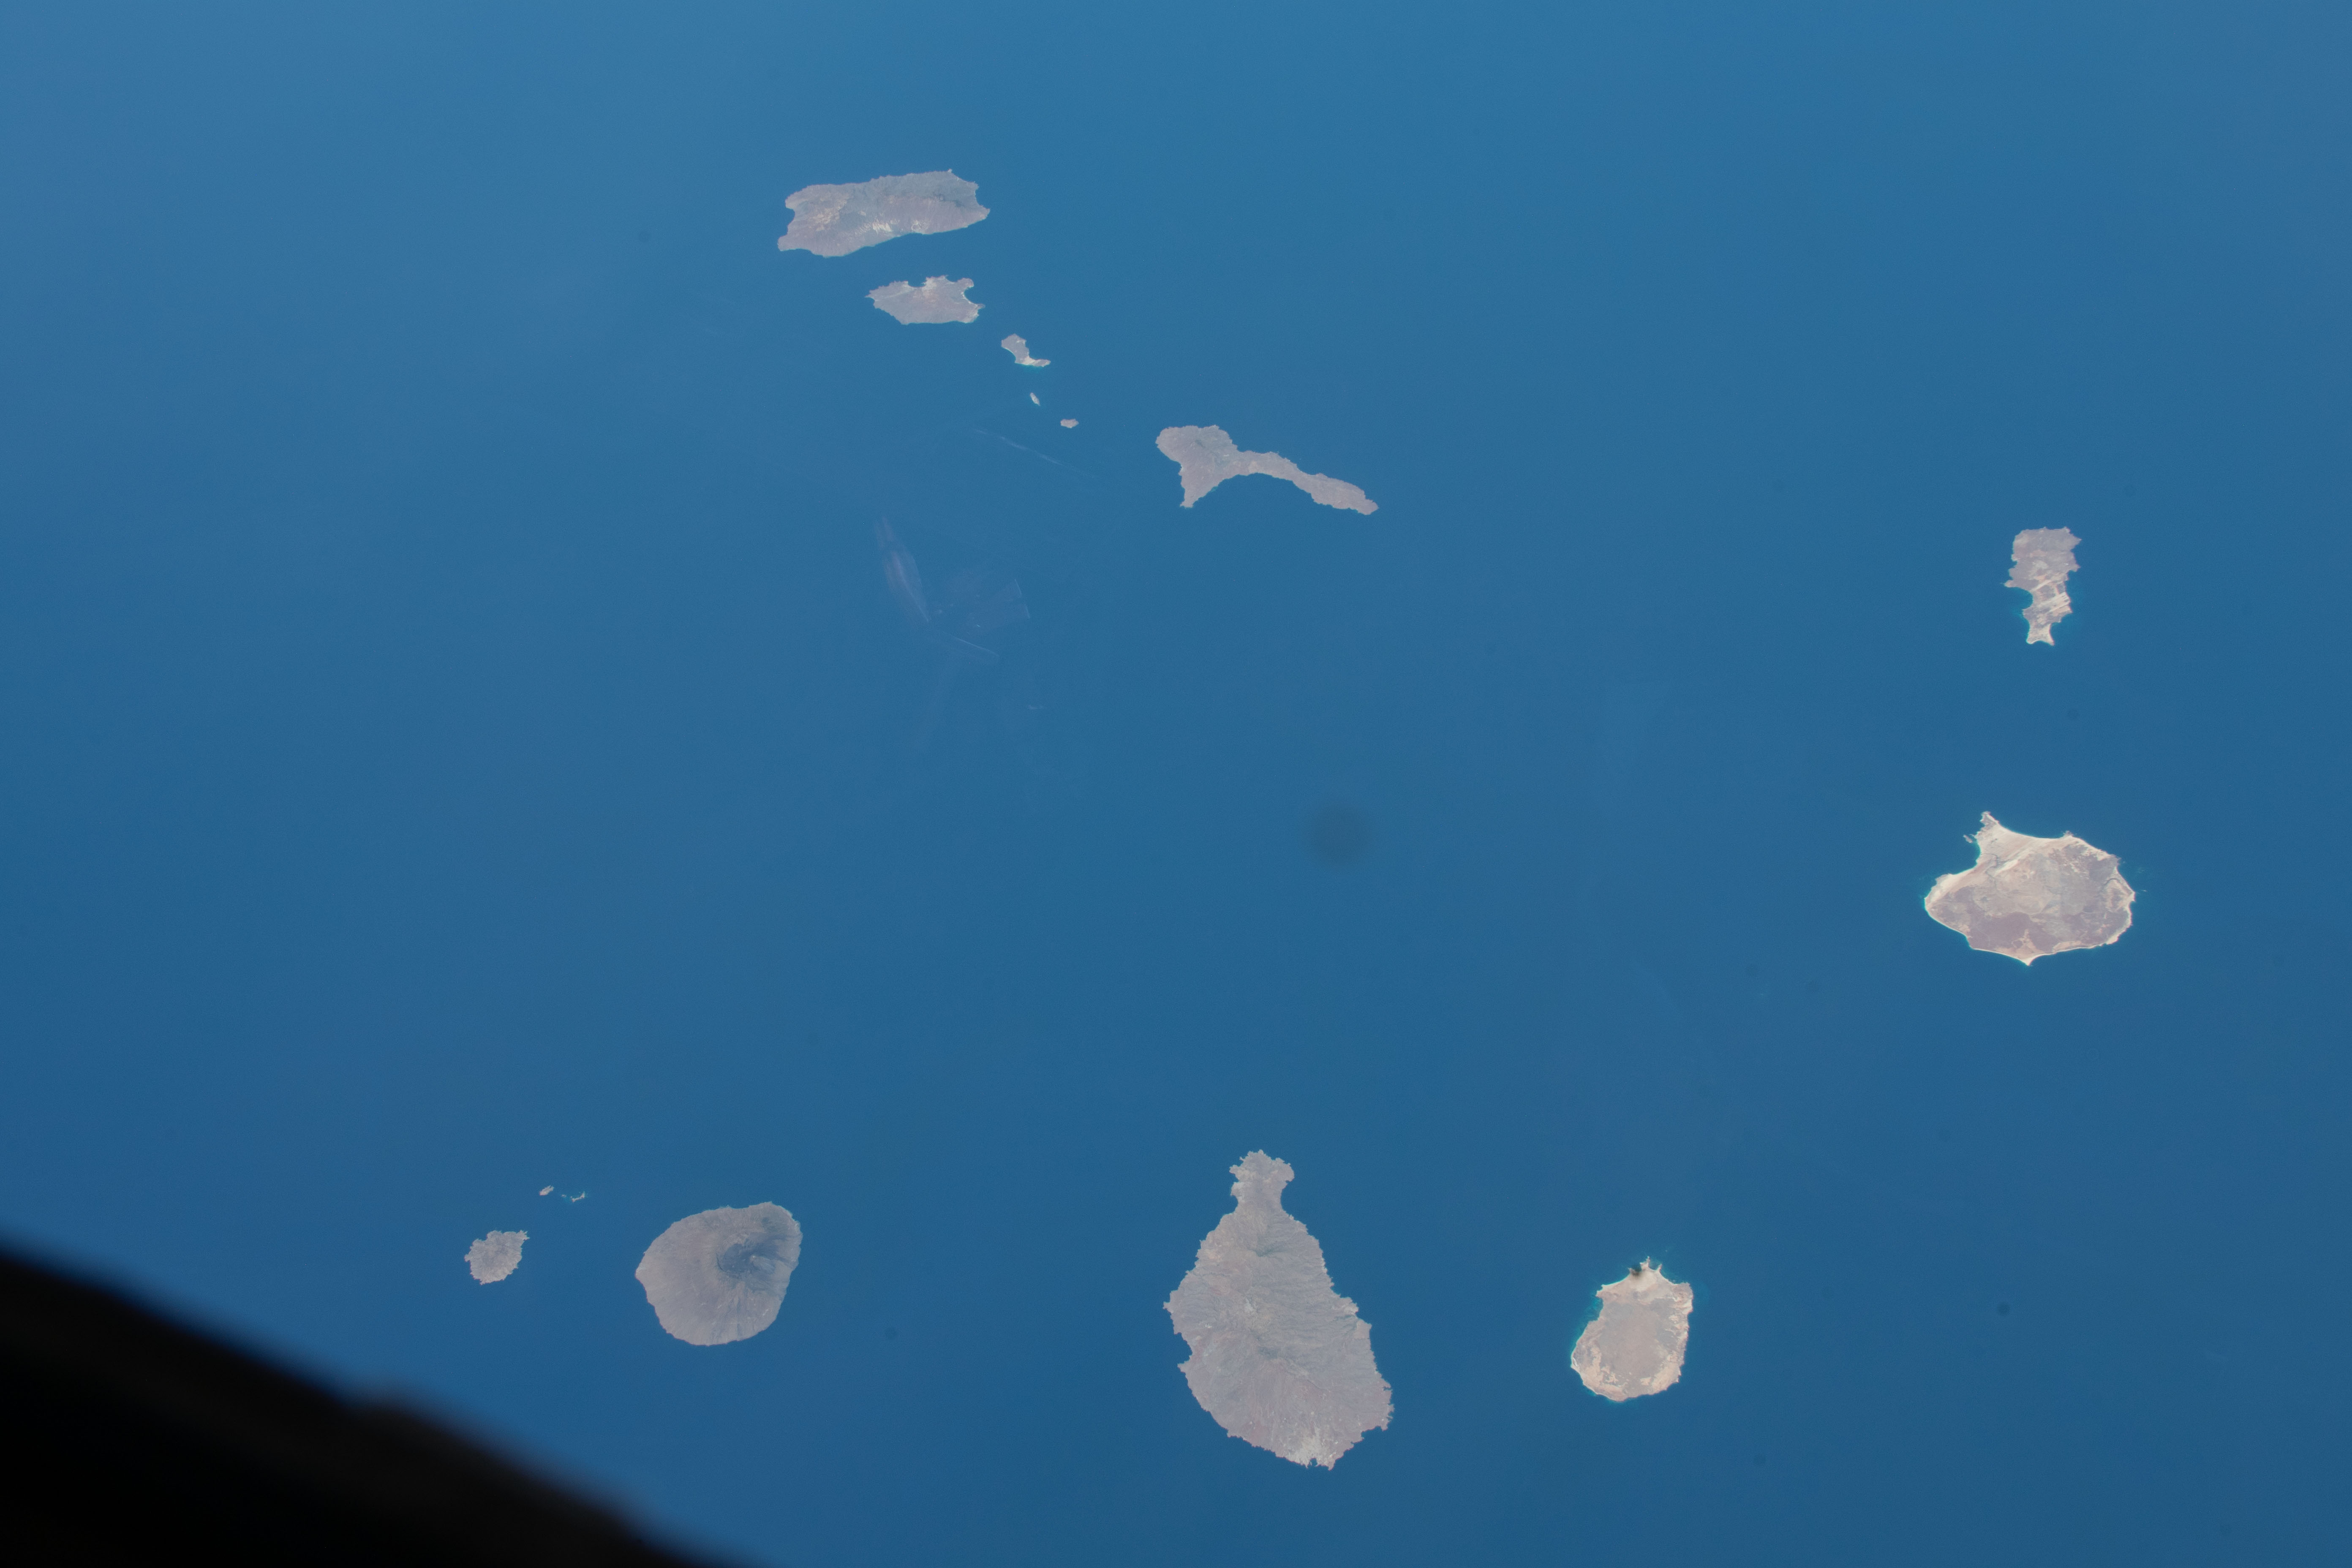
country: CAPE VERDE ISLANDS
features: CAPRE VERDE ISLANDS
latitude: 16.0
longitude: -24.5
